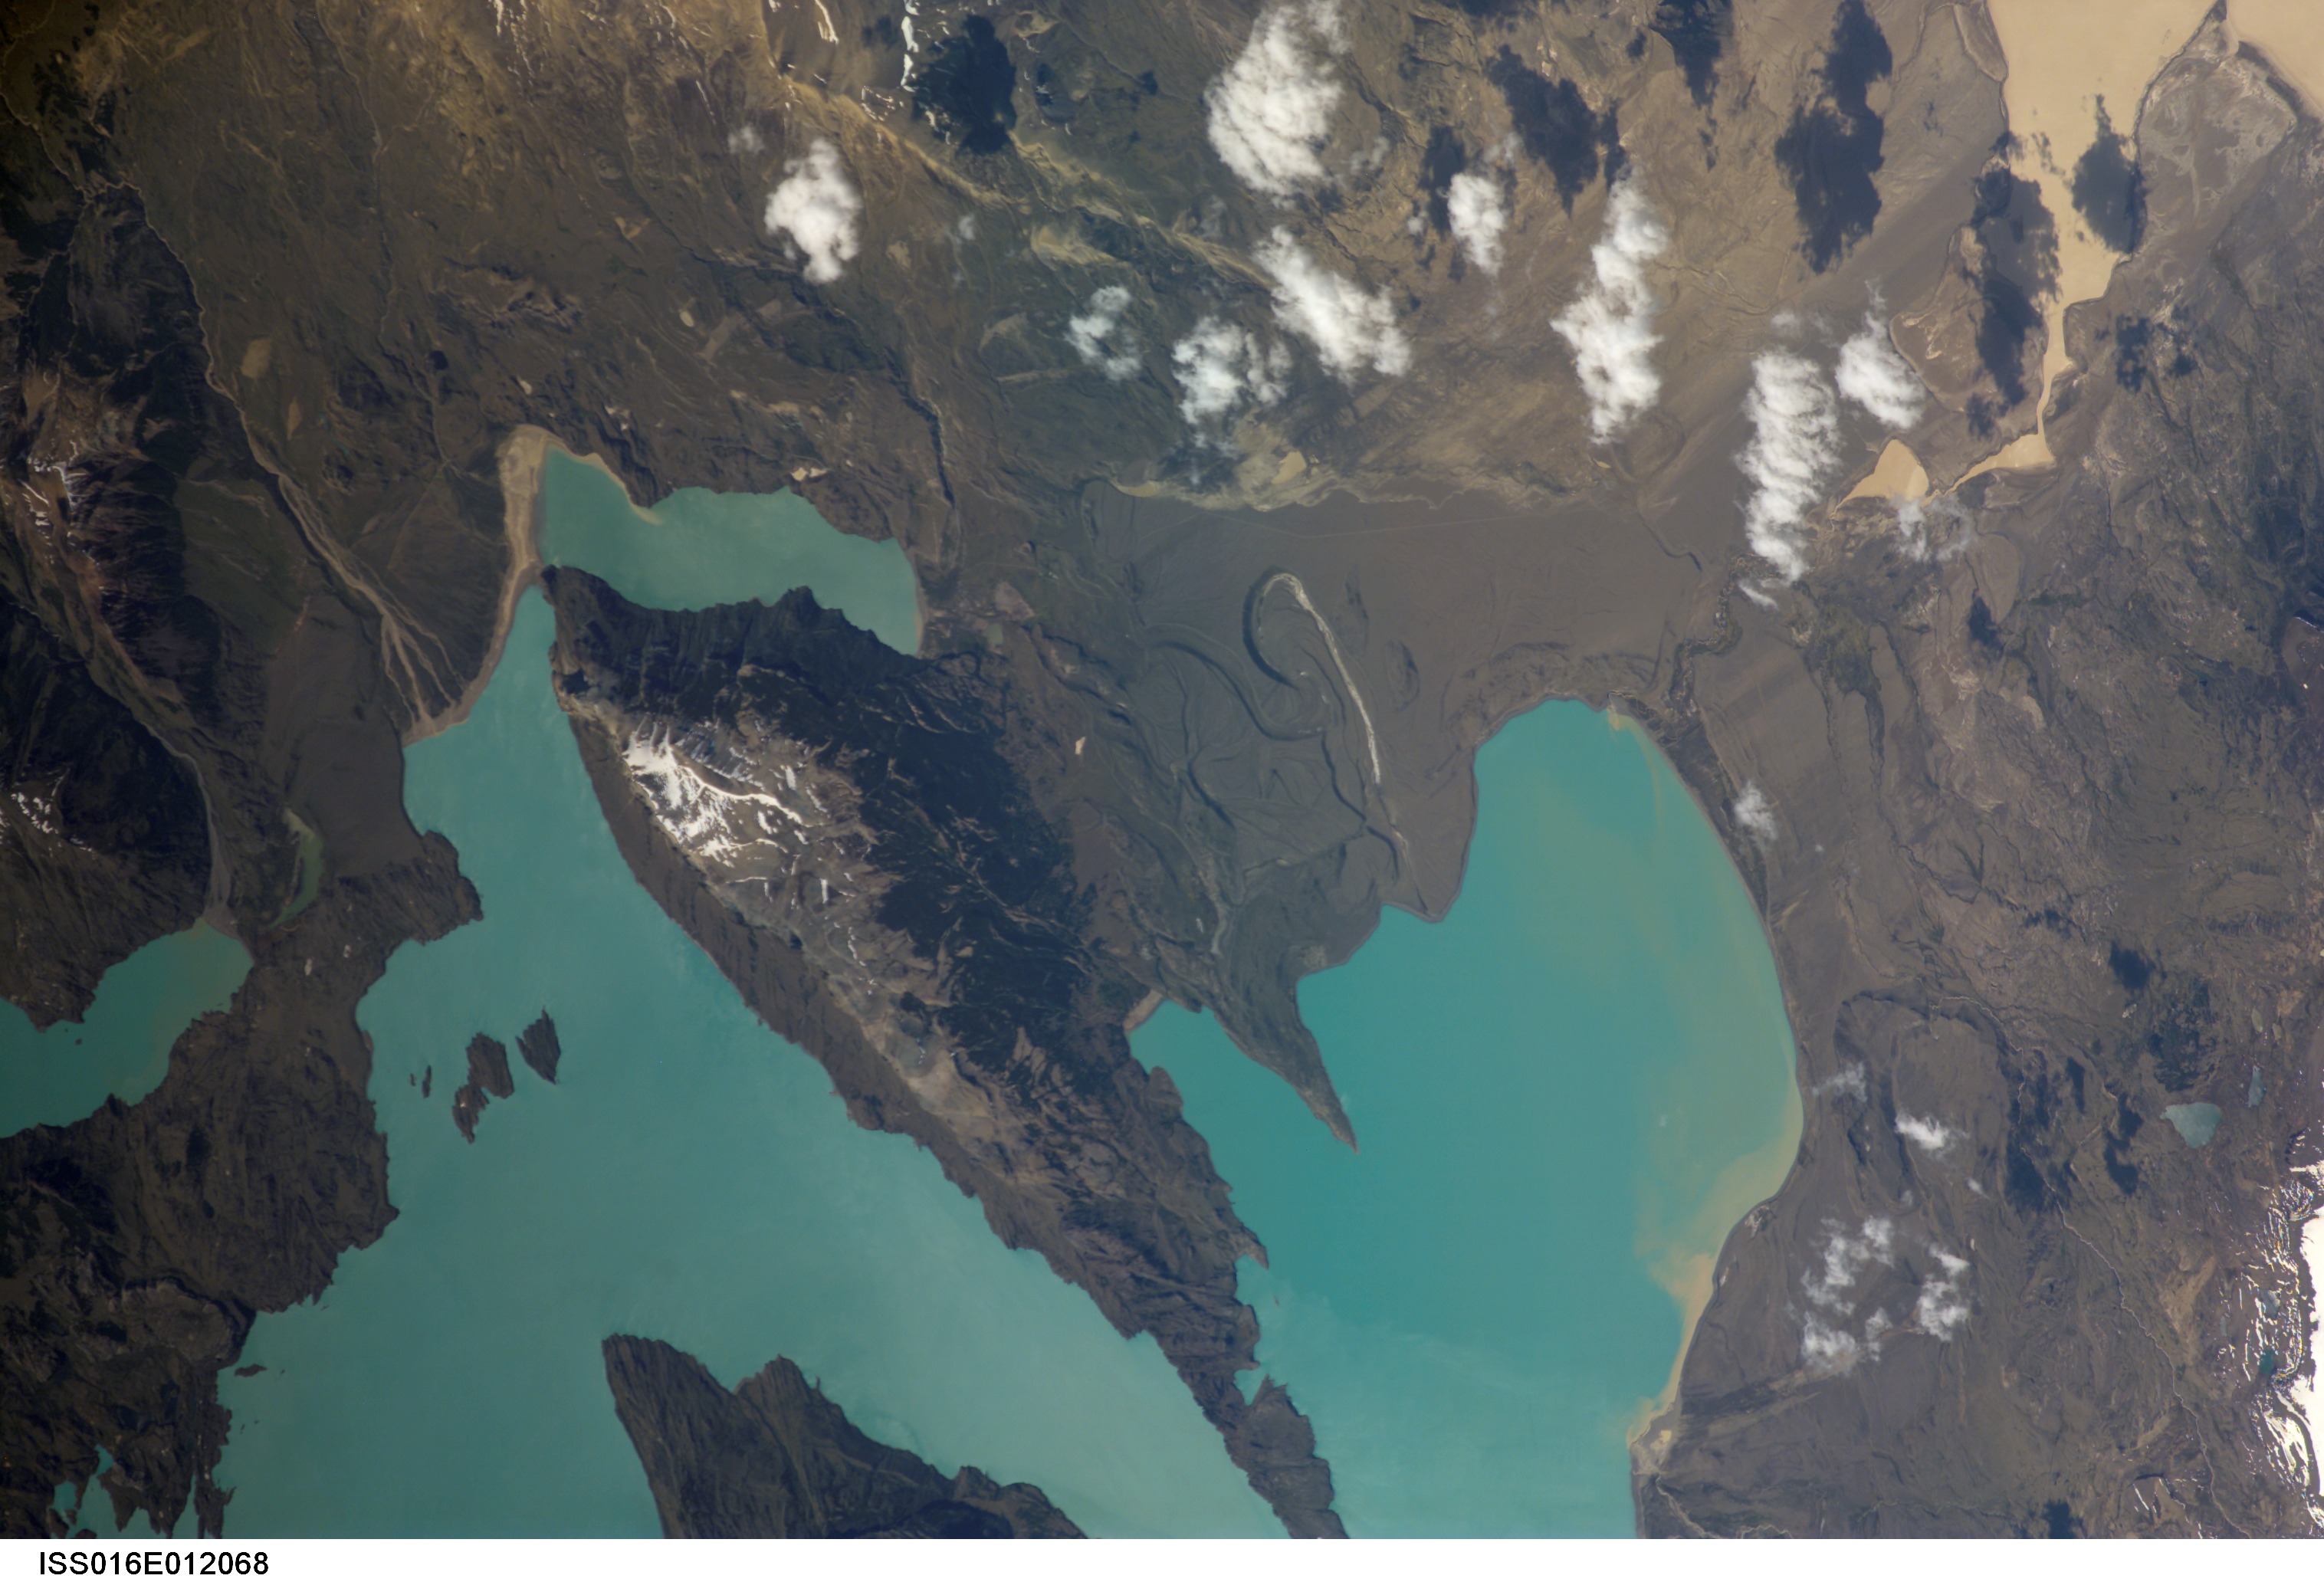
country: ARGENTINA
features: LAKE SAN MARTIN
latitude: -49.1
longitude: -72.3
